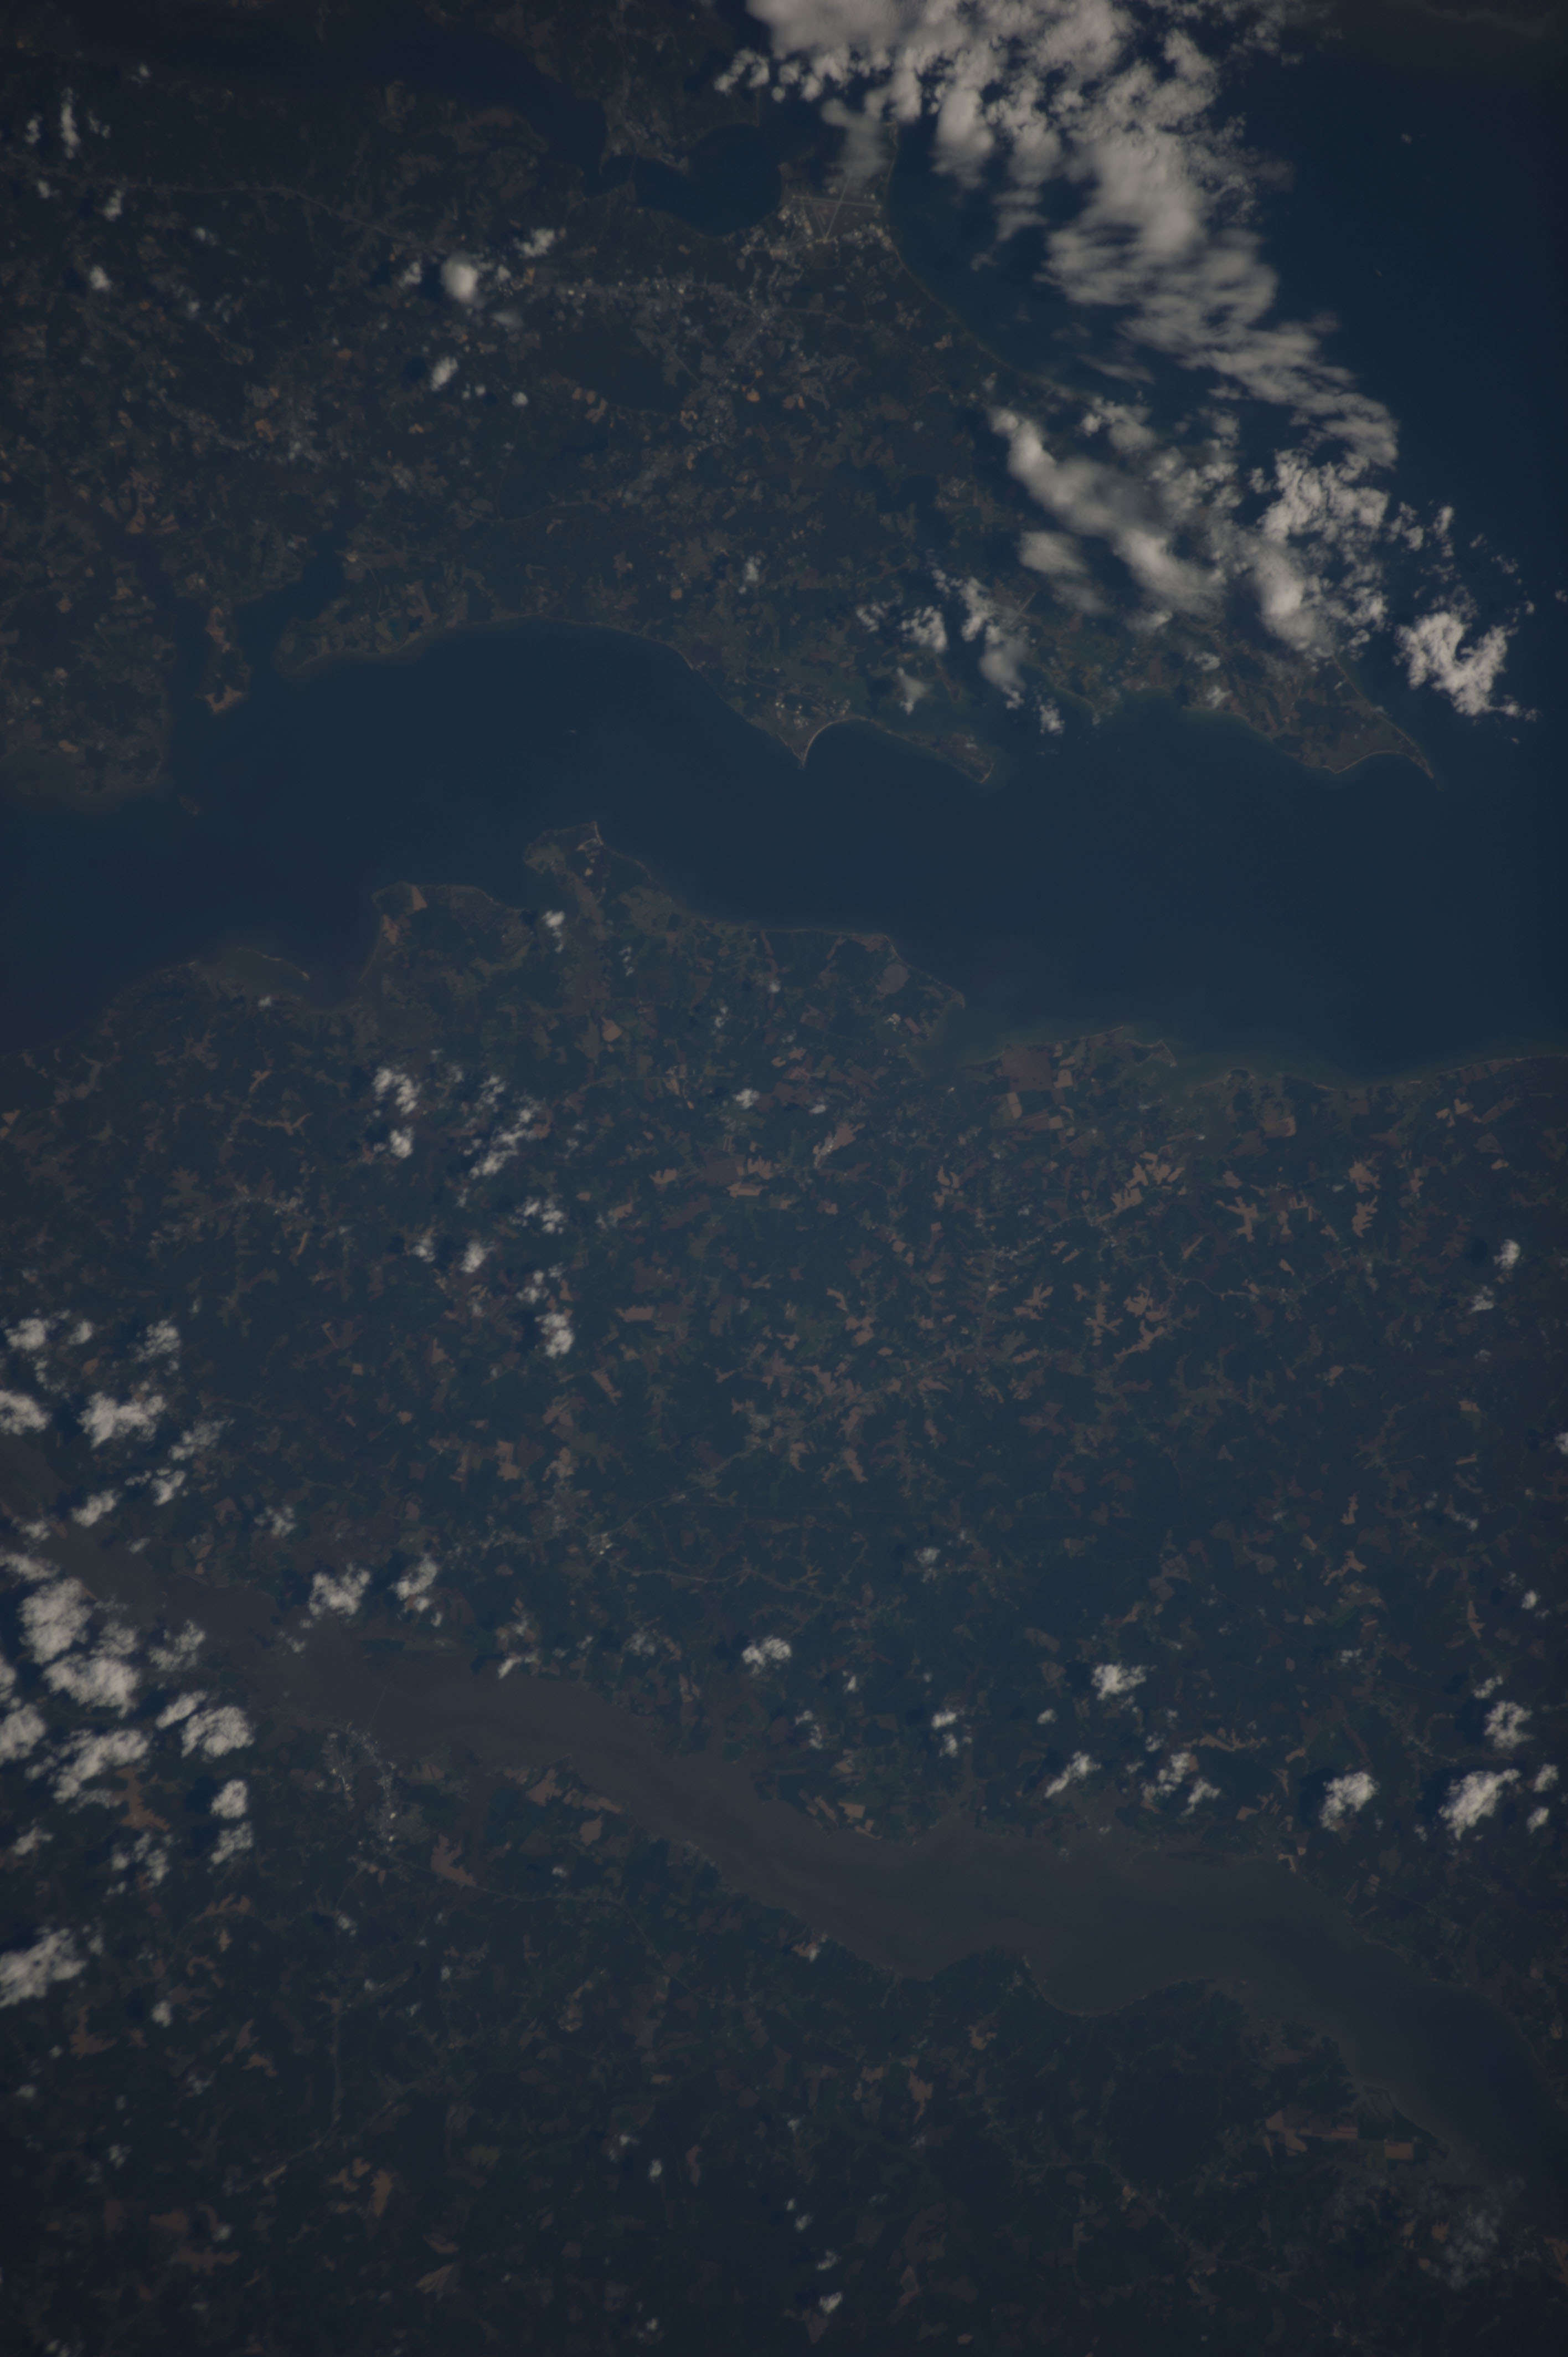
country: USA-VIRGINIA
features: CHESAPEAKE B., POTOMAC R., RAPPAHANNOCK R.
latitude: 38.0
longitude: -76.6
